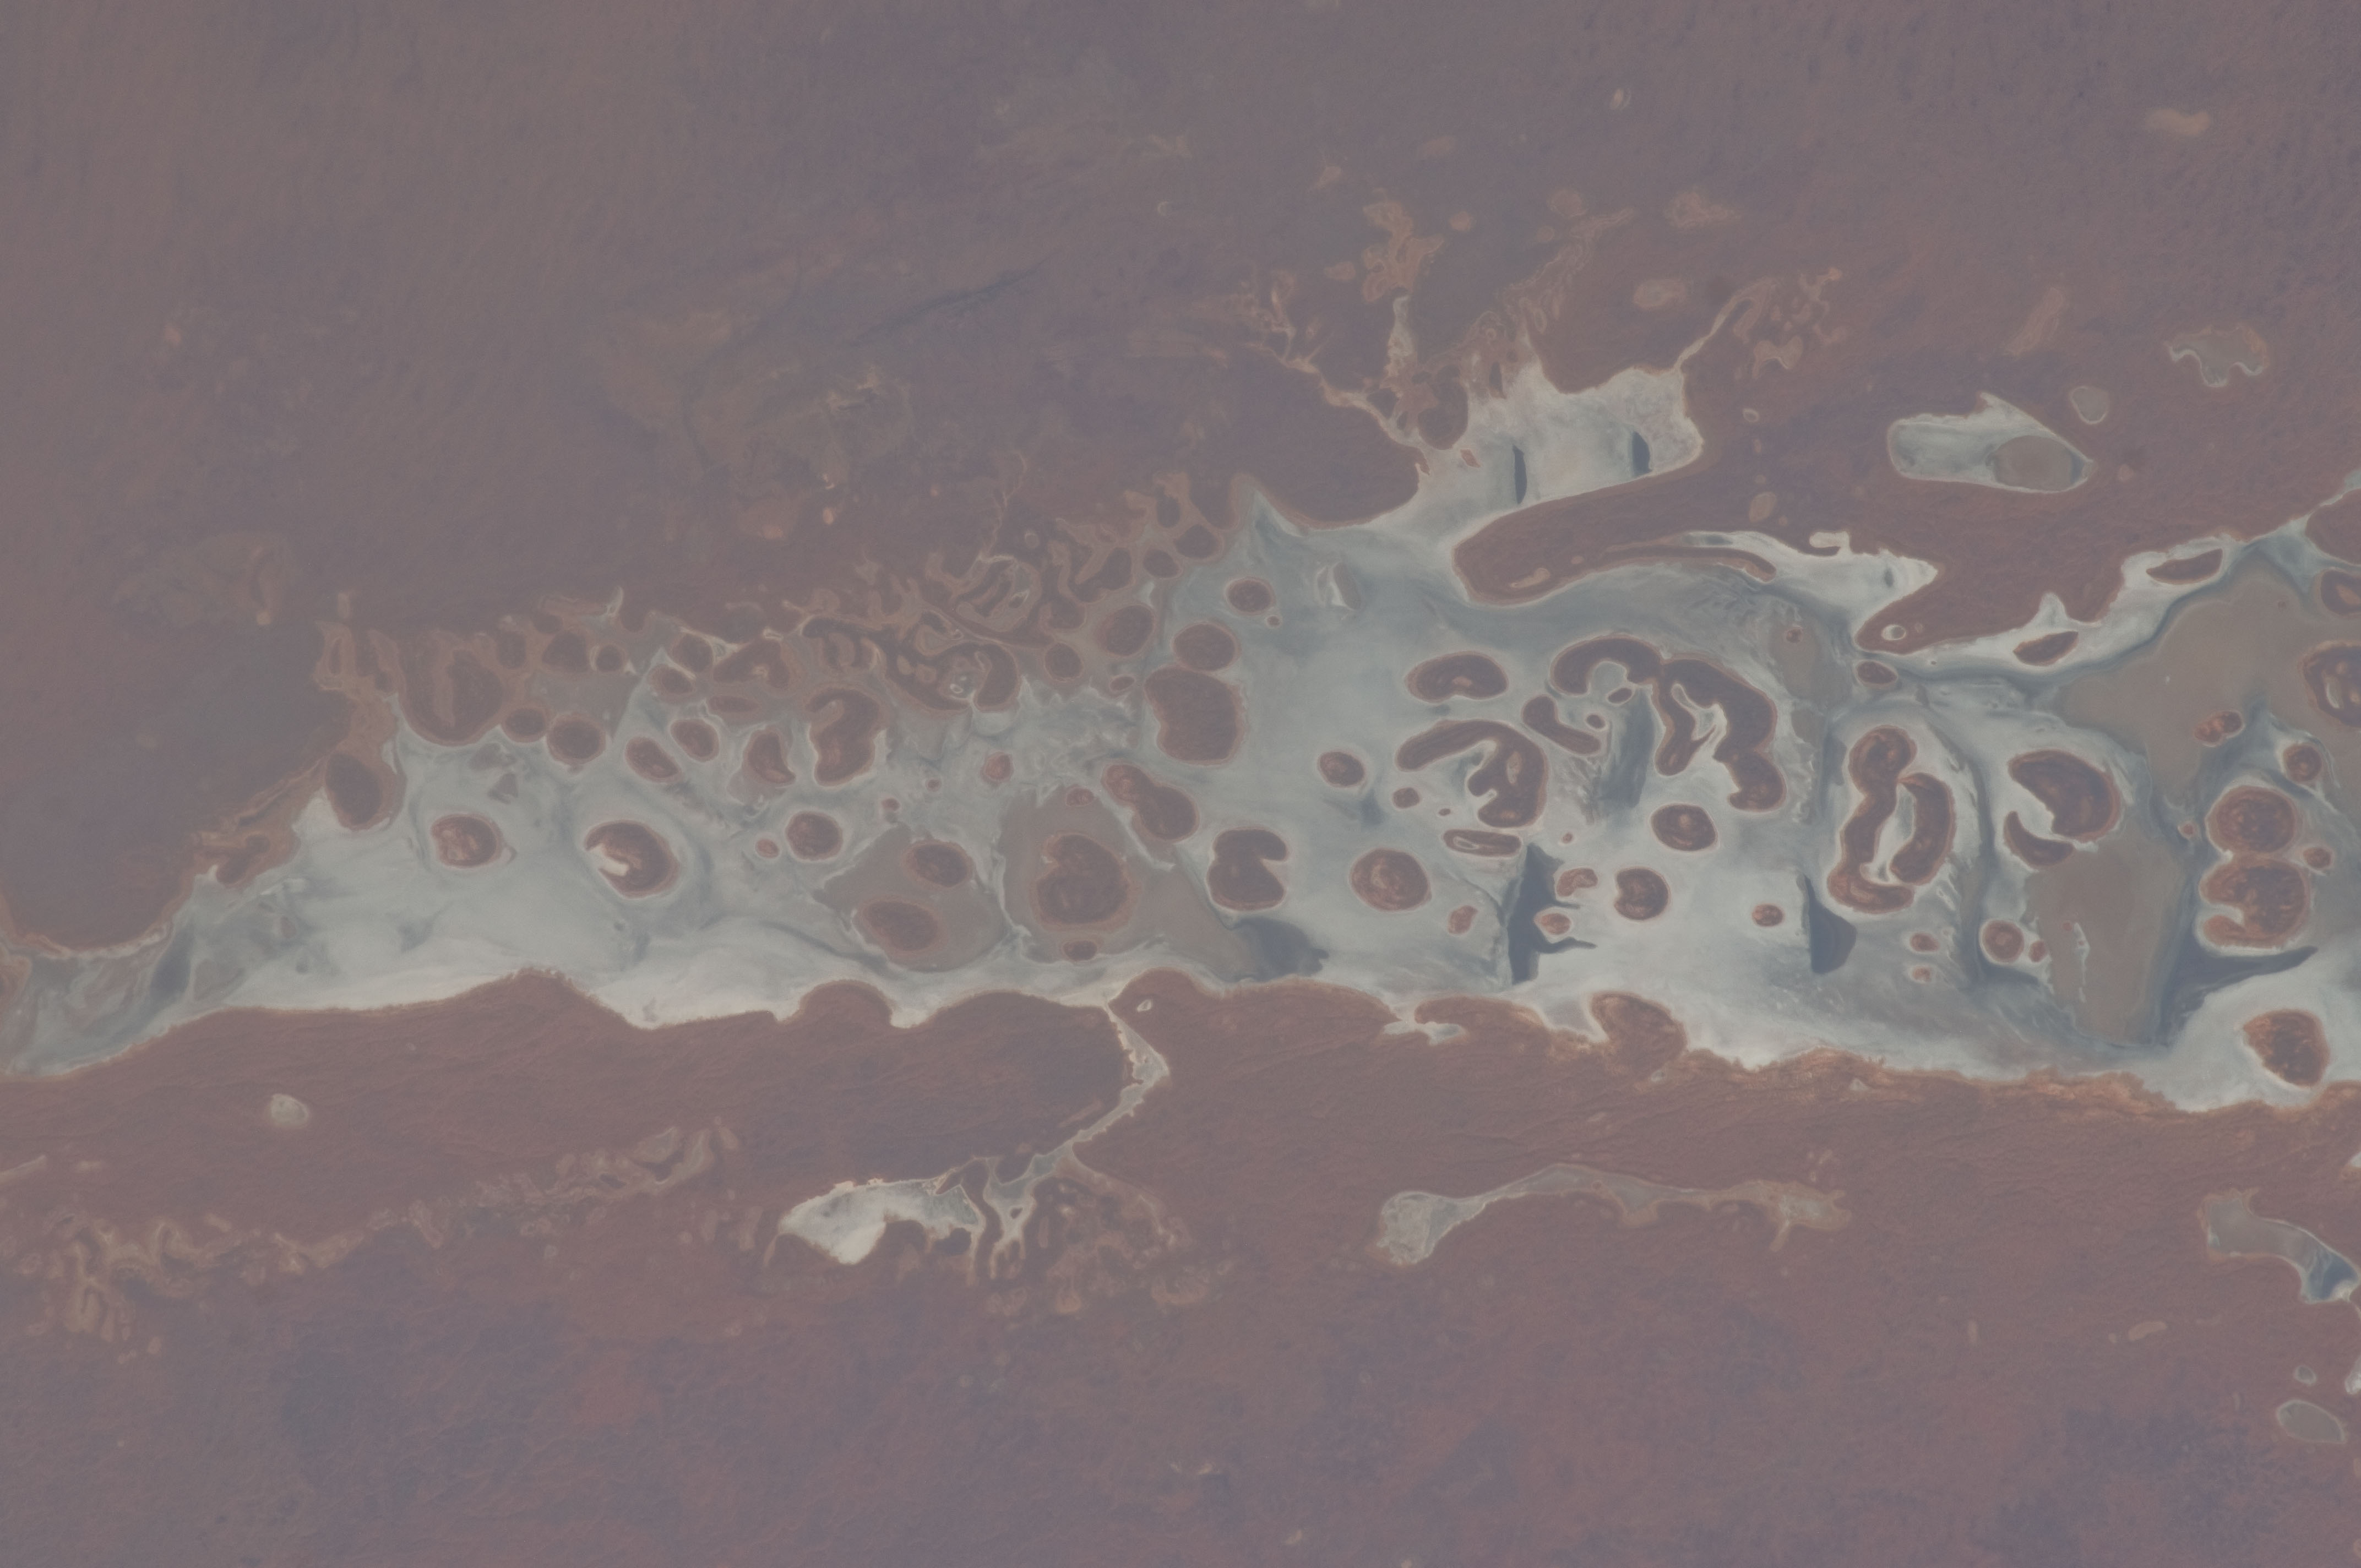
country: AUSTRALIA-NT
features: NORTHERN TERRITORY, AMEDUS L., DRY LAKE BED
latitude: -24.7
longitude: 130.8
